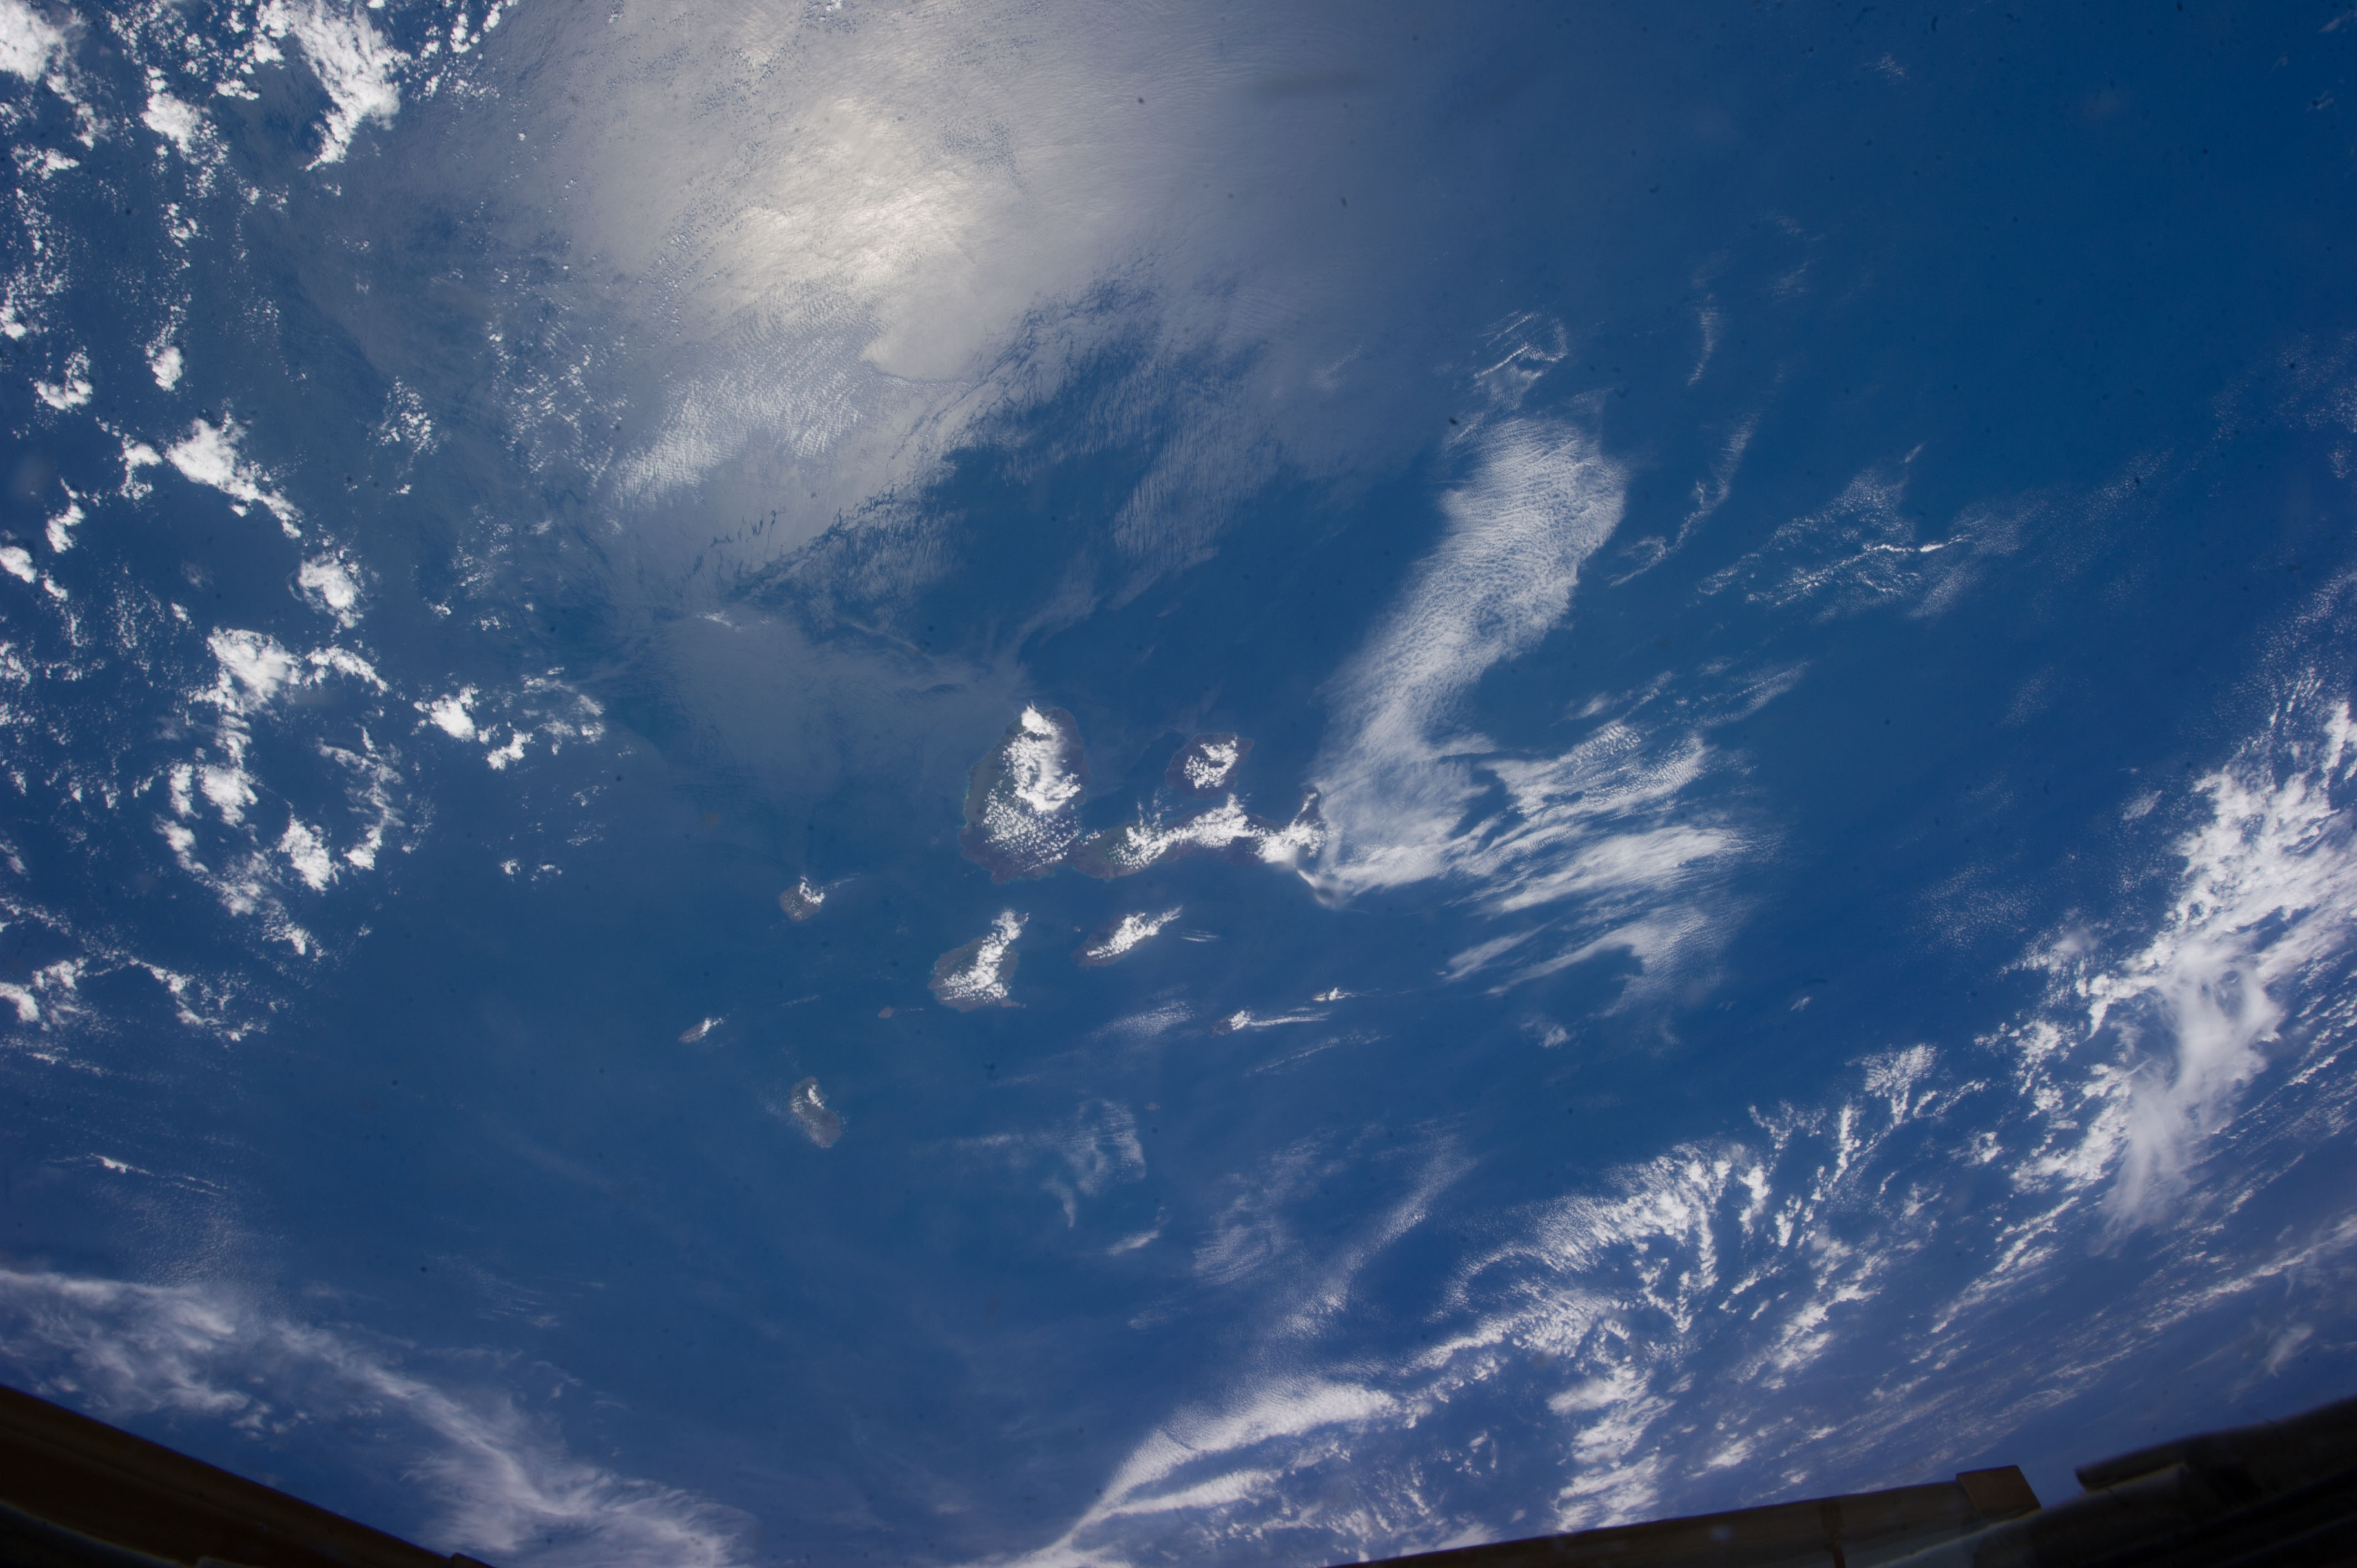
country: GALAPAGOS_ISLANDS
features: FERNANDINA ISLAND, ISABELA ISLAND, WOLF VOLCANO, PACIFIC OCEAN, EARTH LIMB
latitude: -0.5
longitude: -91.4
